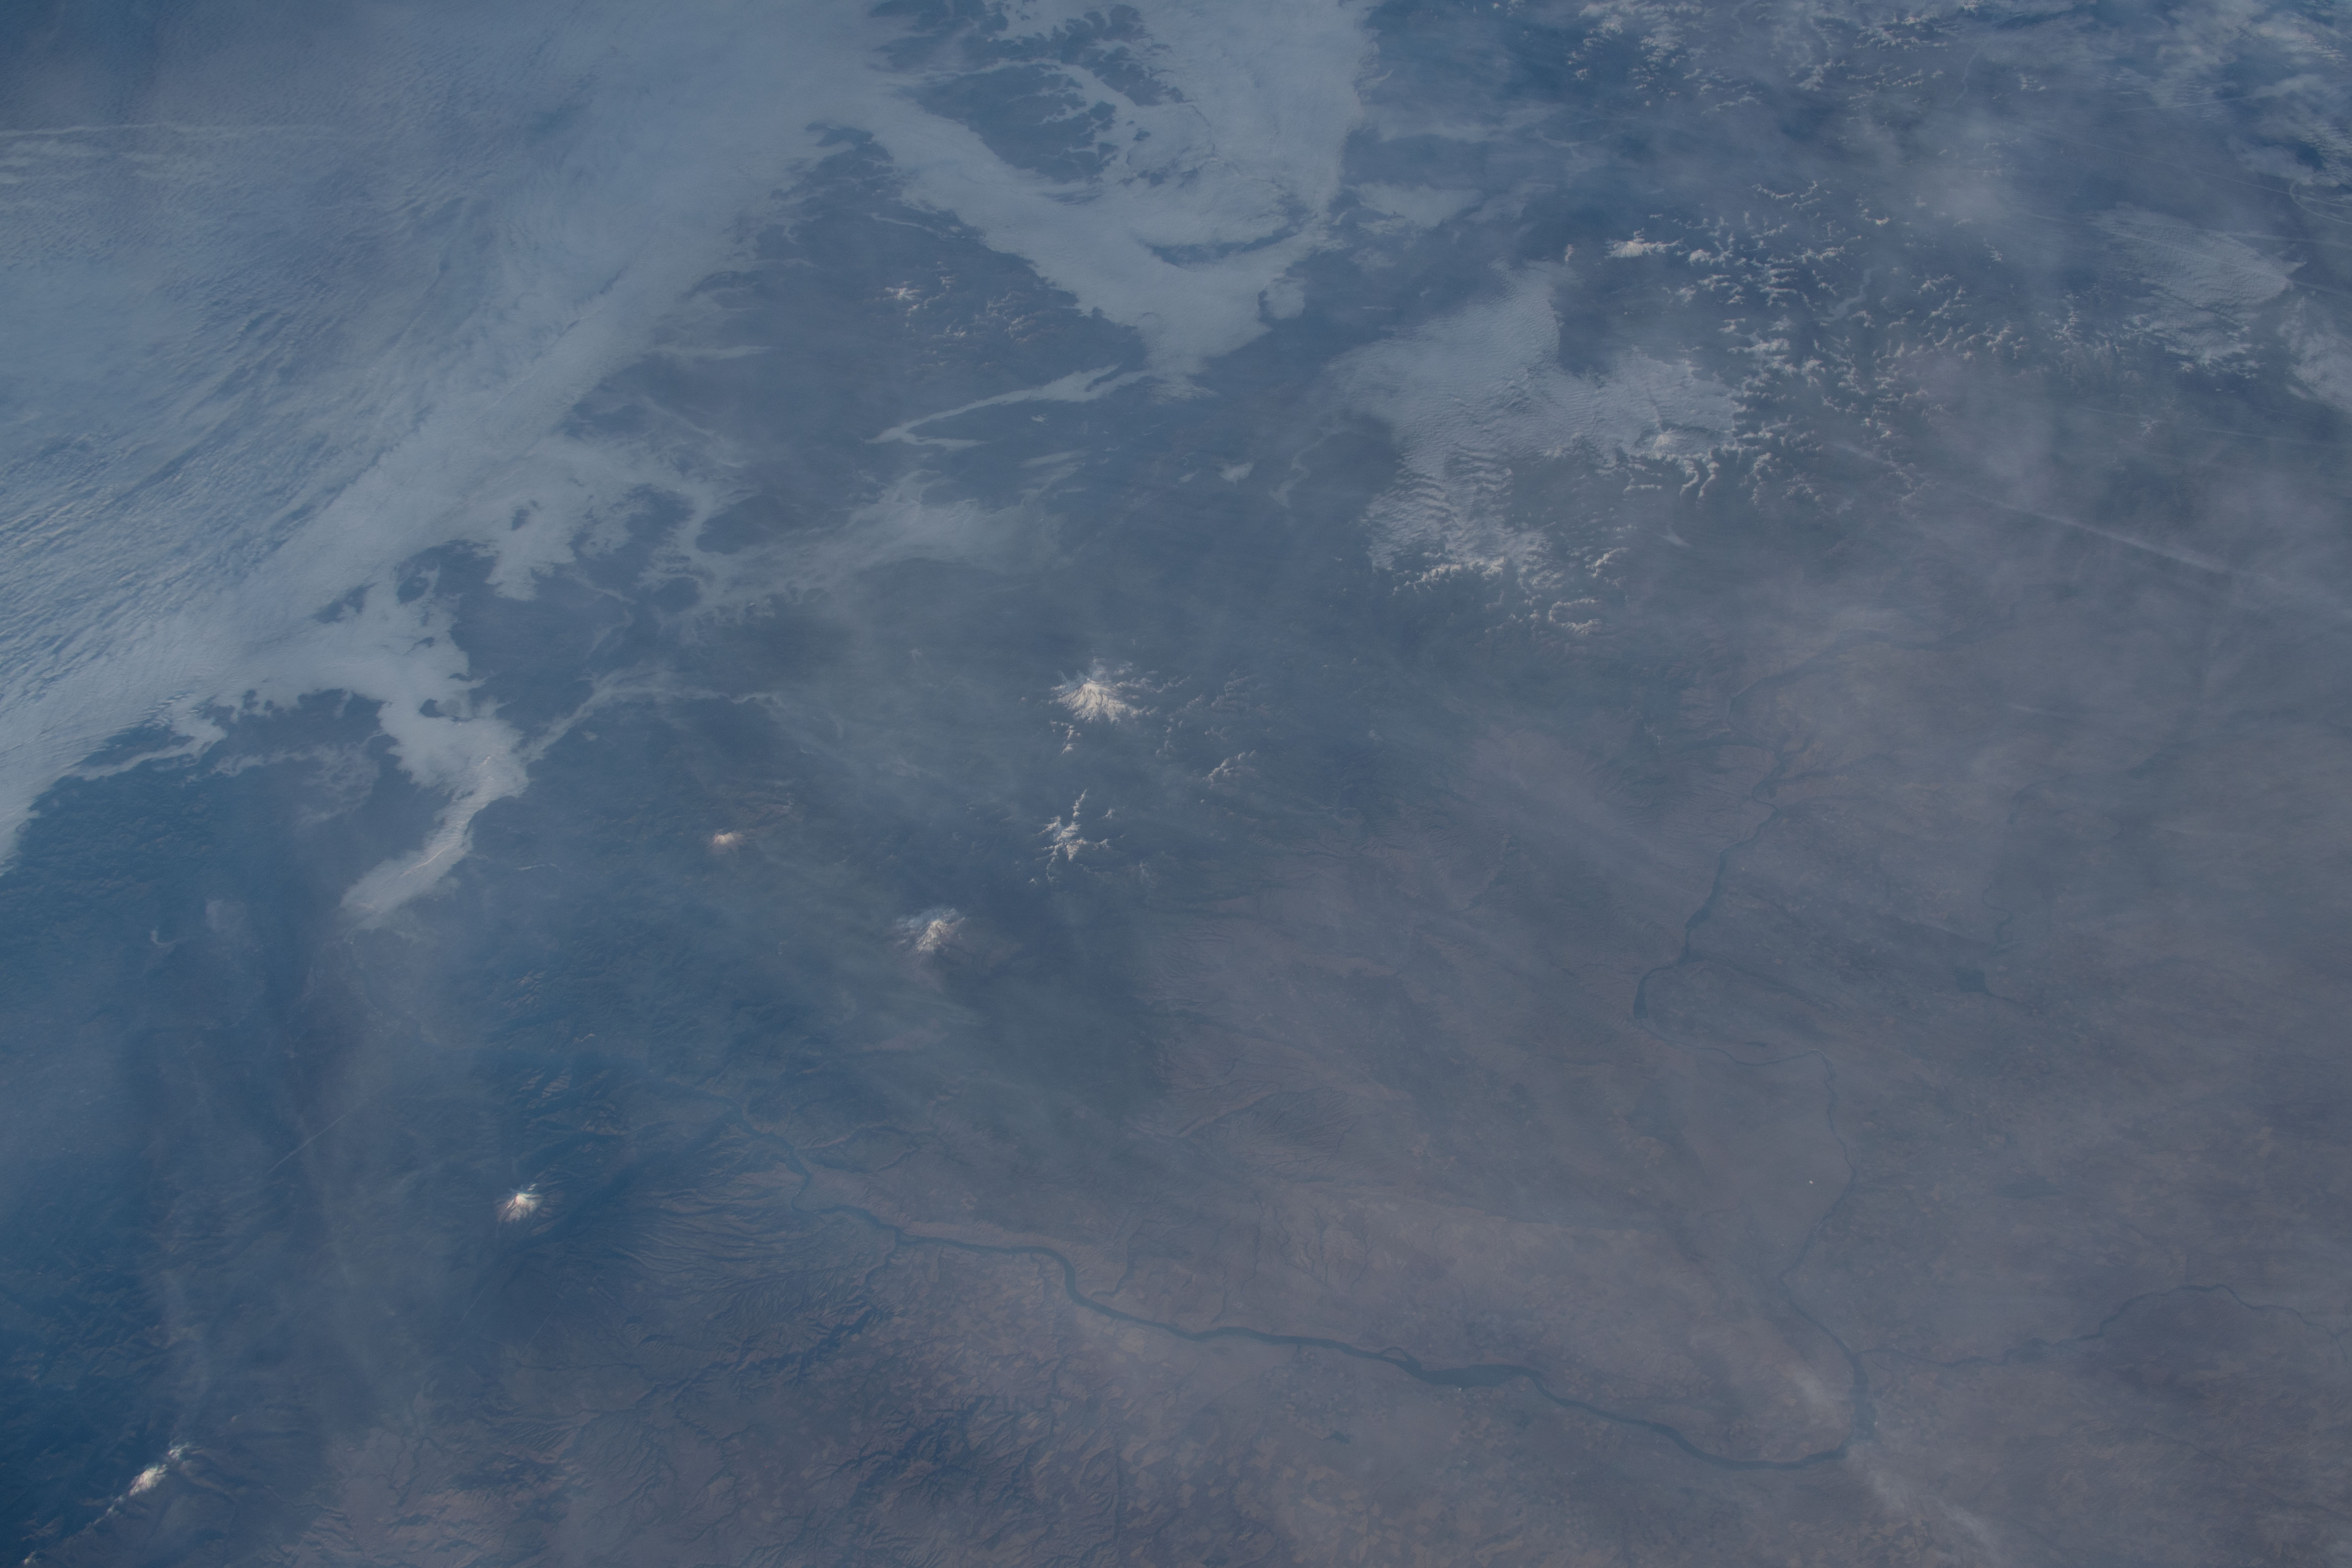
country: USA-WASHINGTON
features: CALIFORNIA, WASHINGTON, SALISHSEA
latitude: 47.0
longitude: -121.0
